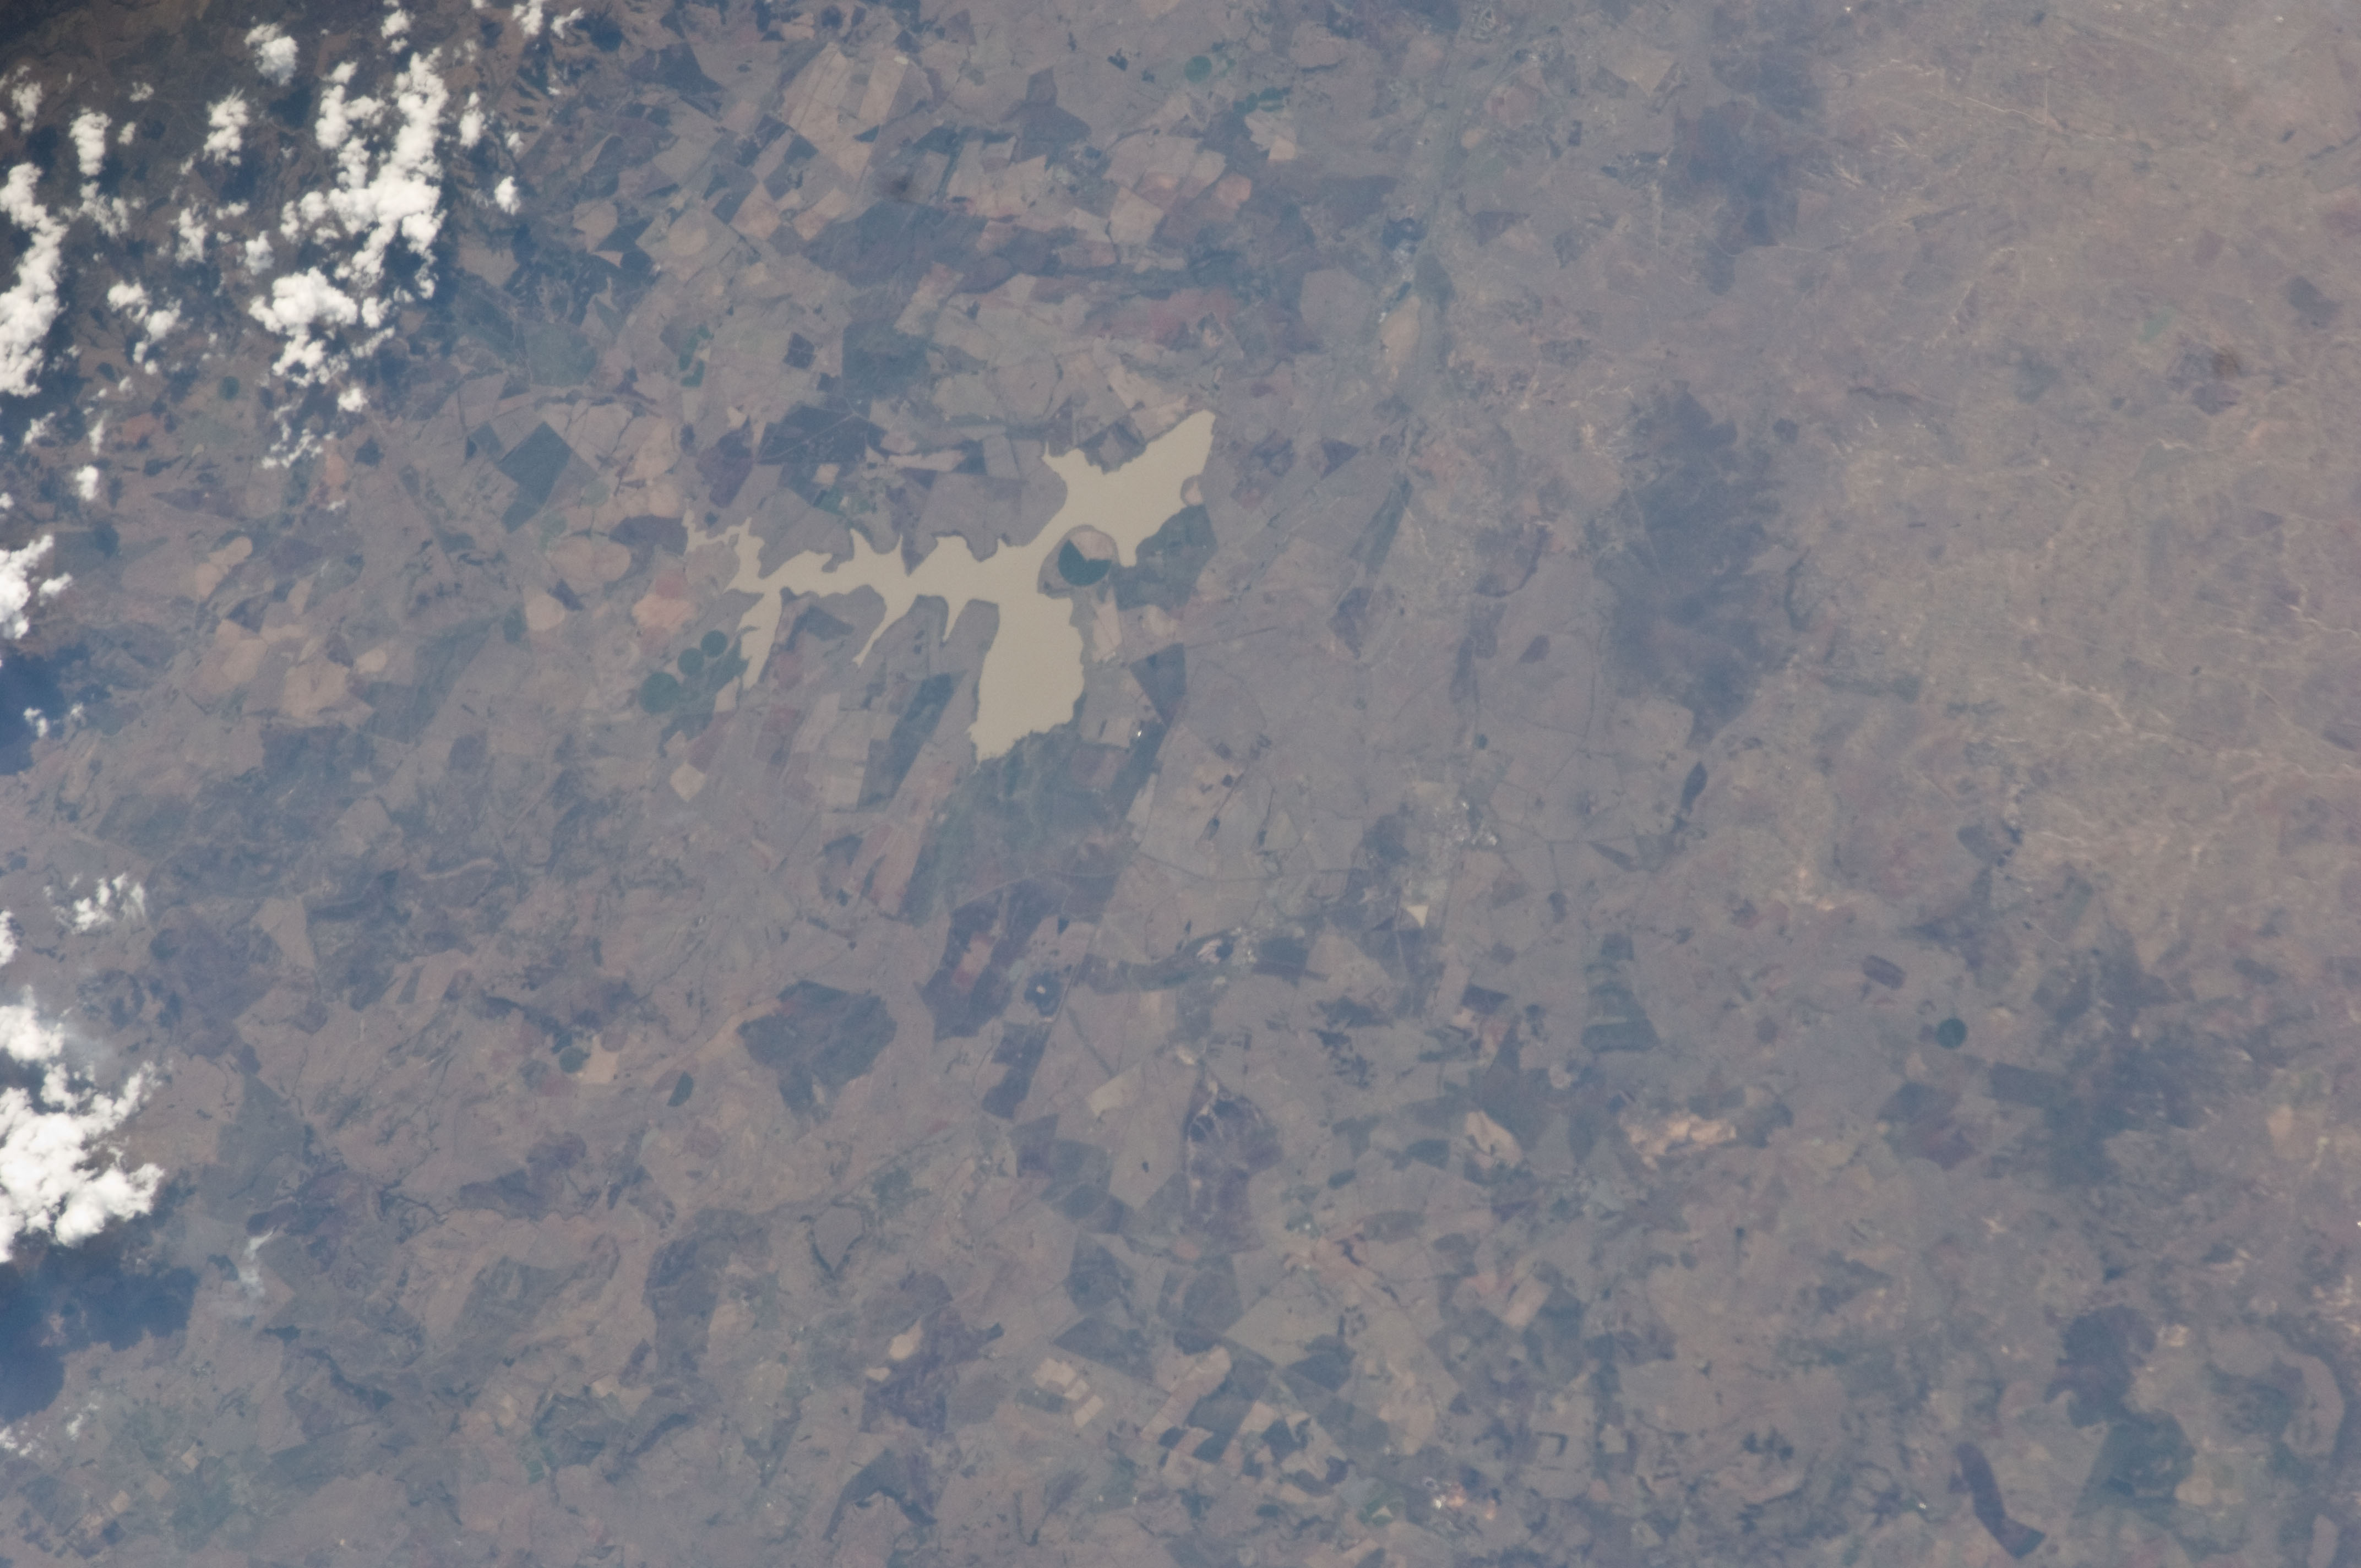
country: REPUBLIC SOUTH AFRICA
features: BURNSCARS, CENTER PIVOTS, TSHINGWAYO L
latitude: -28.1
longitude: 30.0
